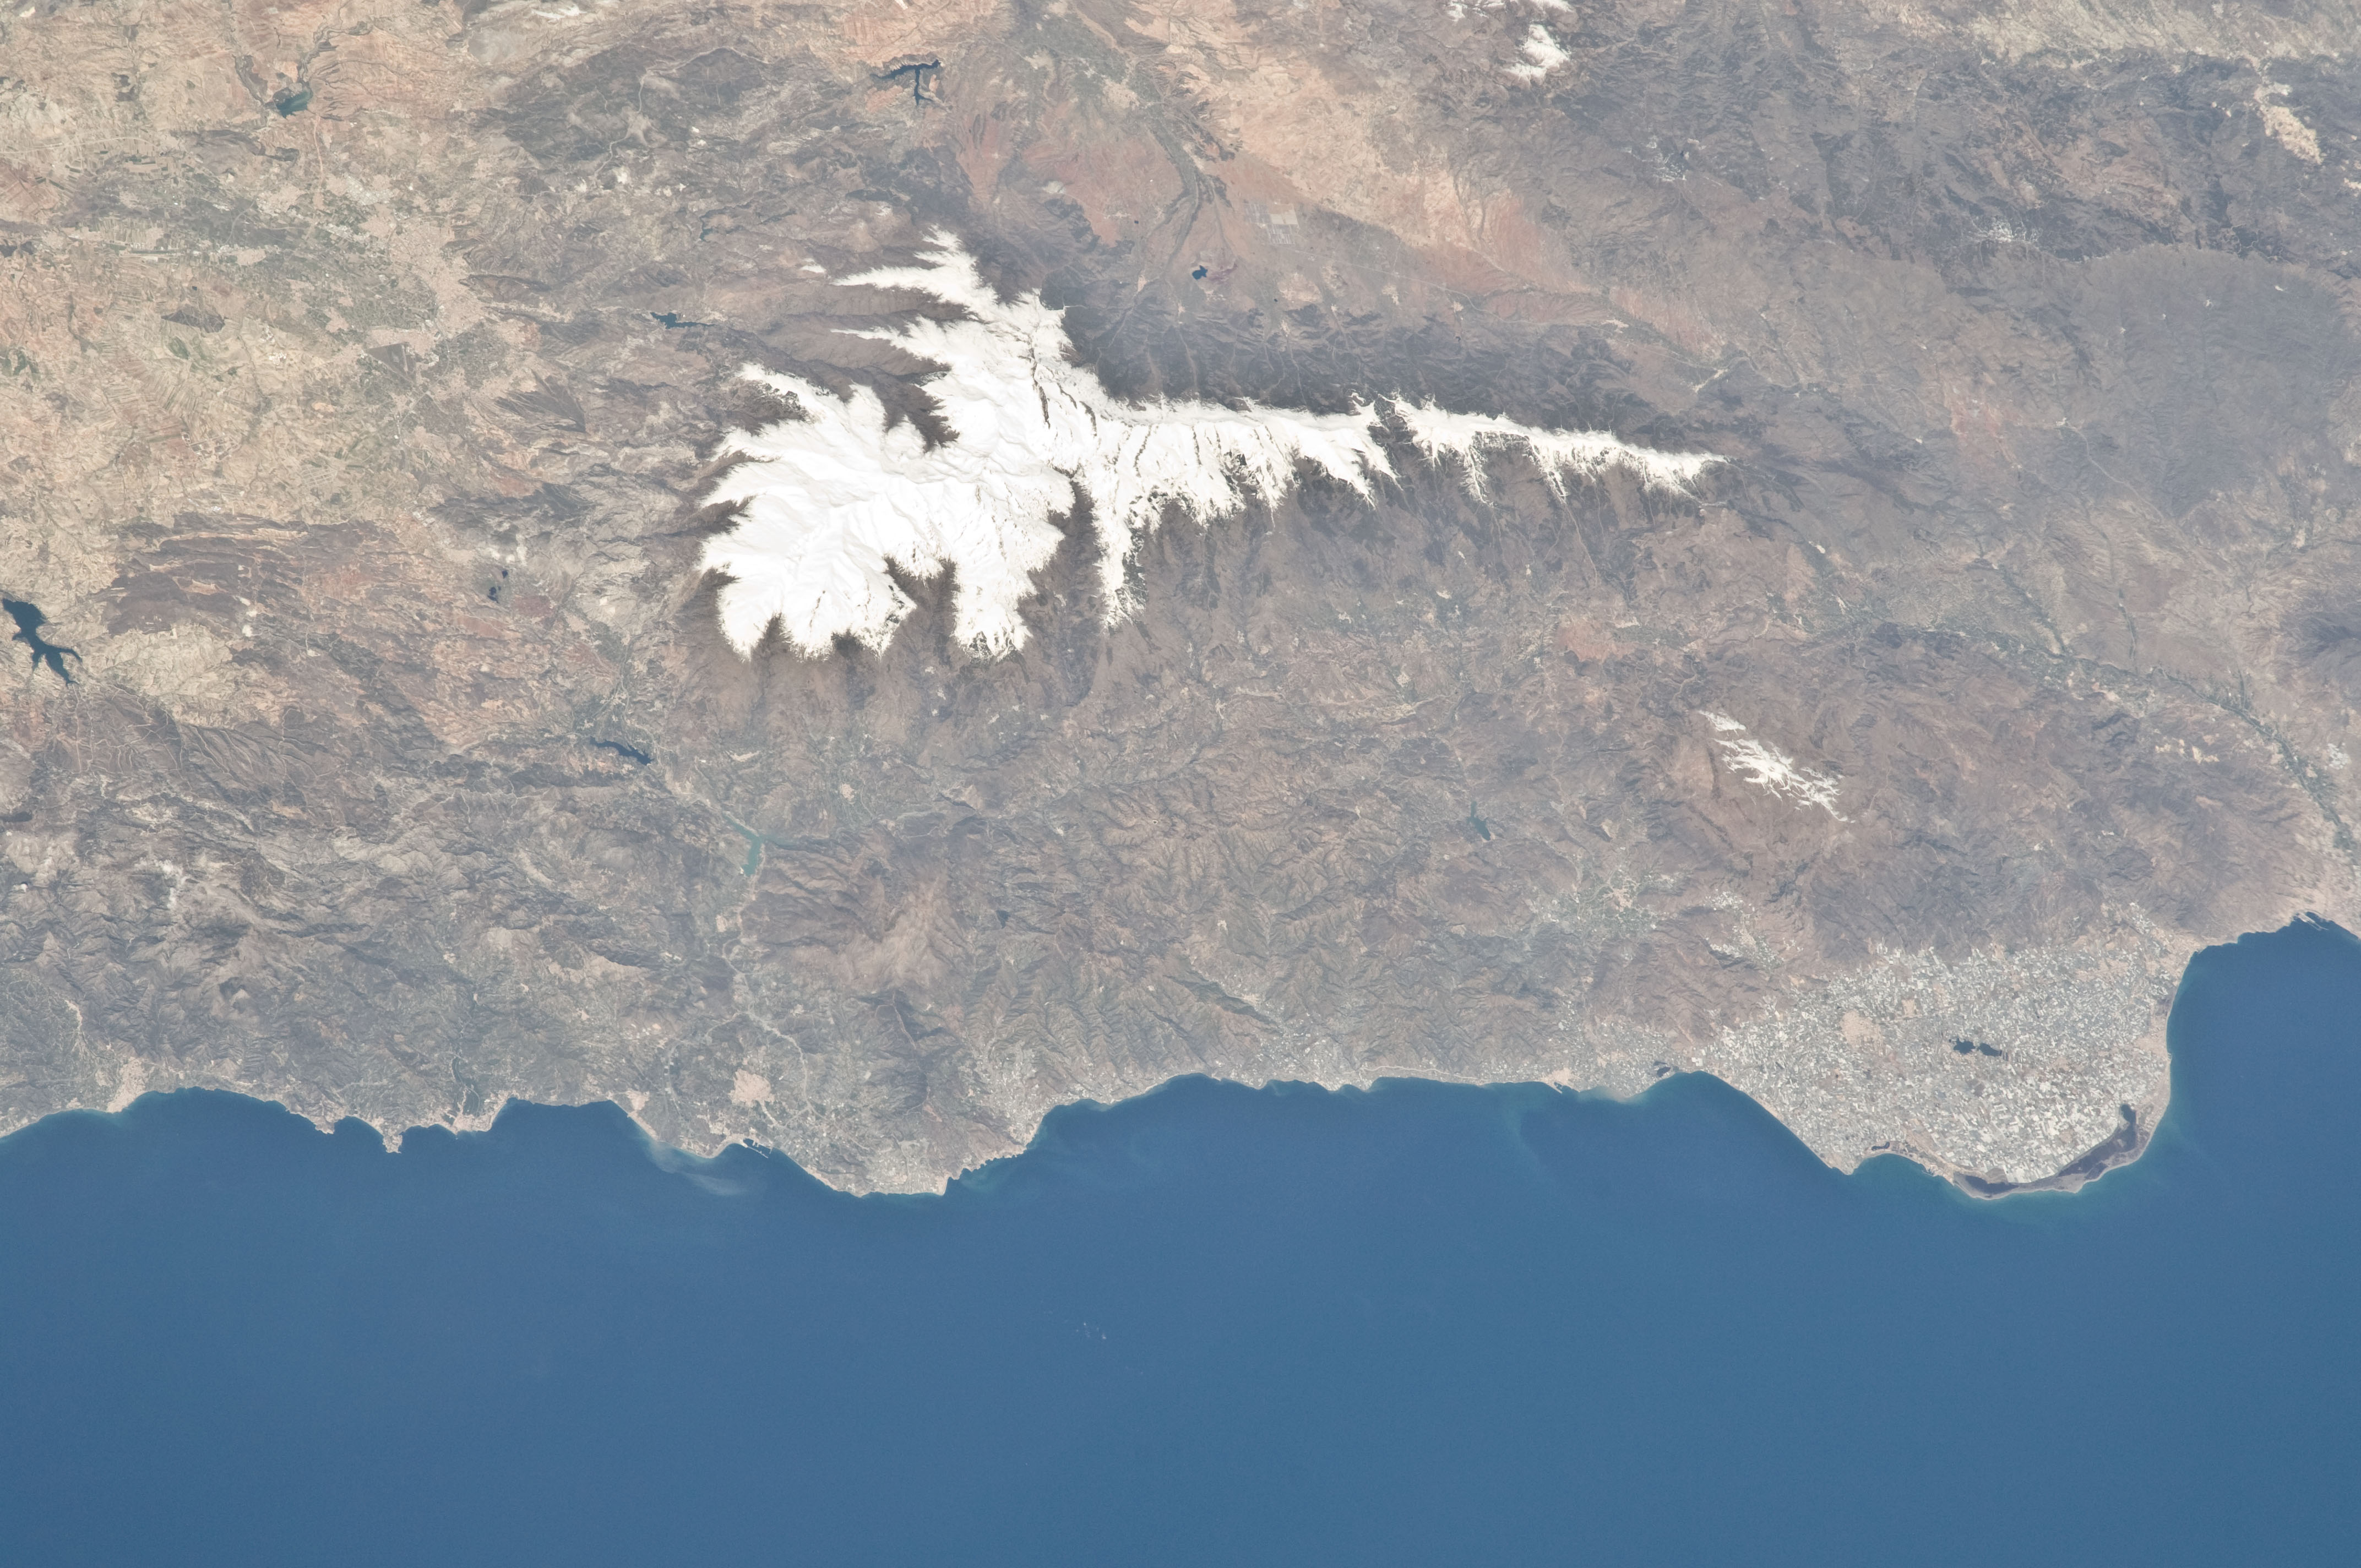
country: SPAIN
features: PAN-COASTLINE, SIERRA NEVADA, ALMERIA
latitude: 36.9
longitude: -3.3
